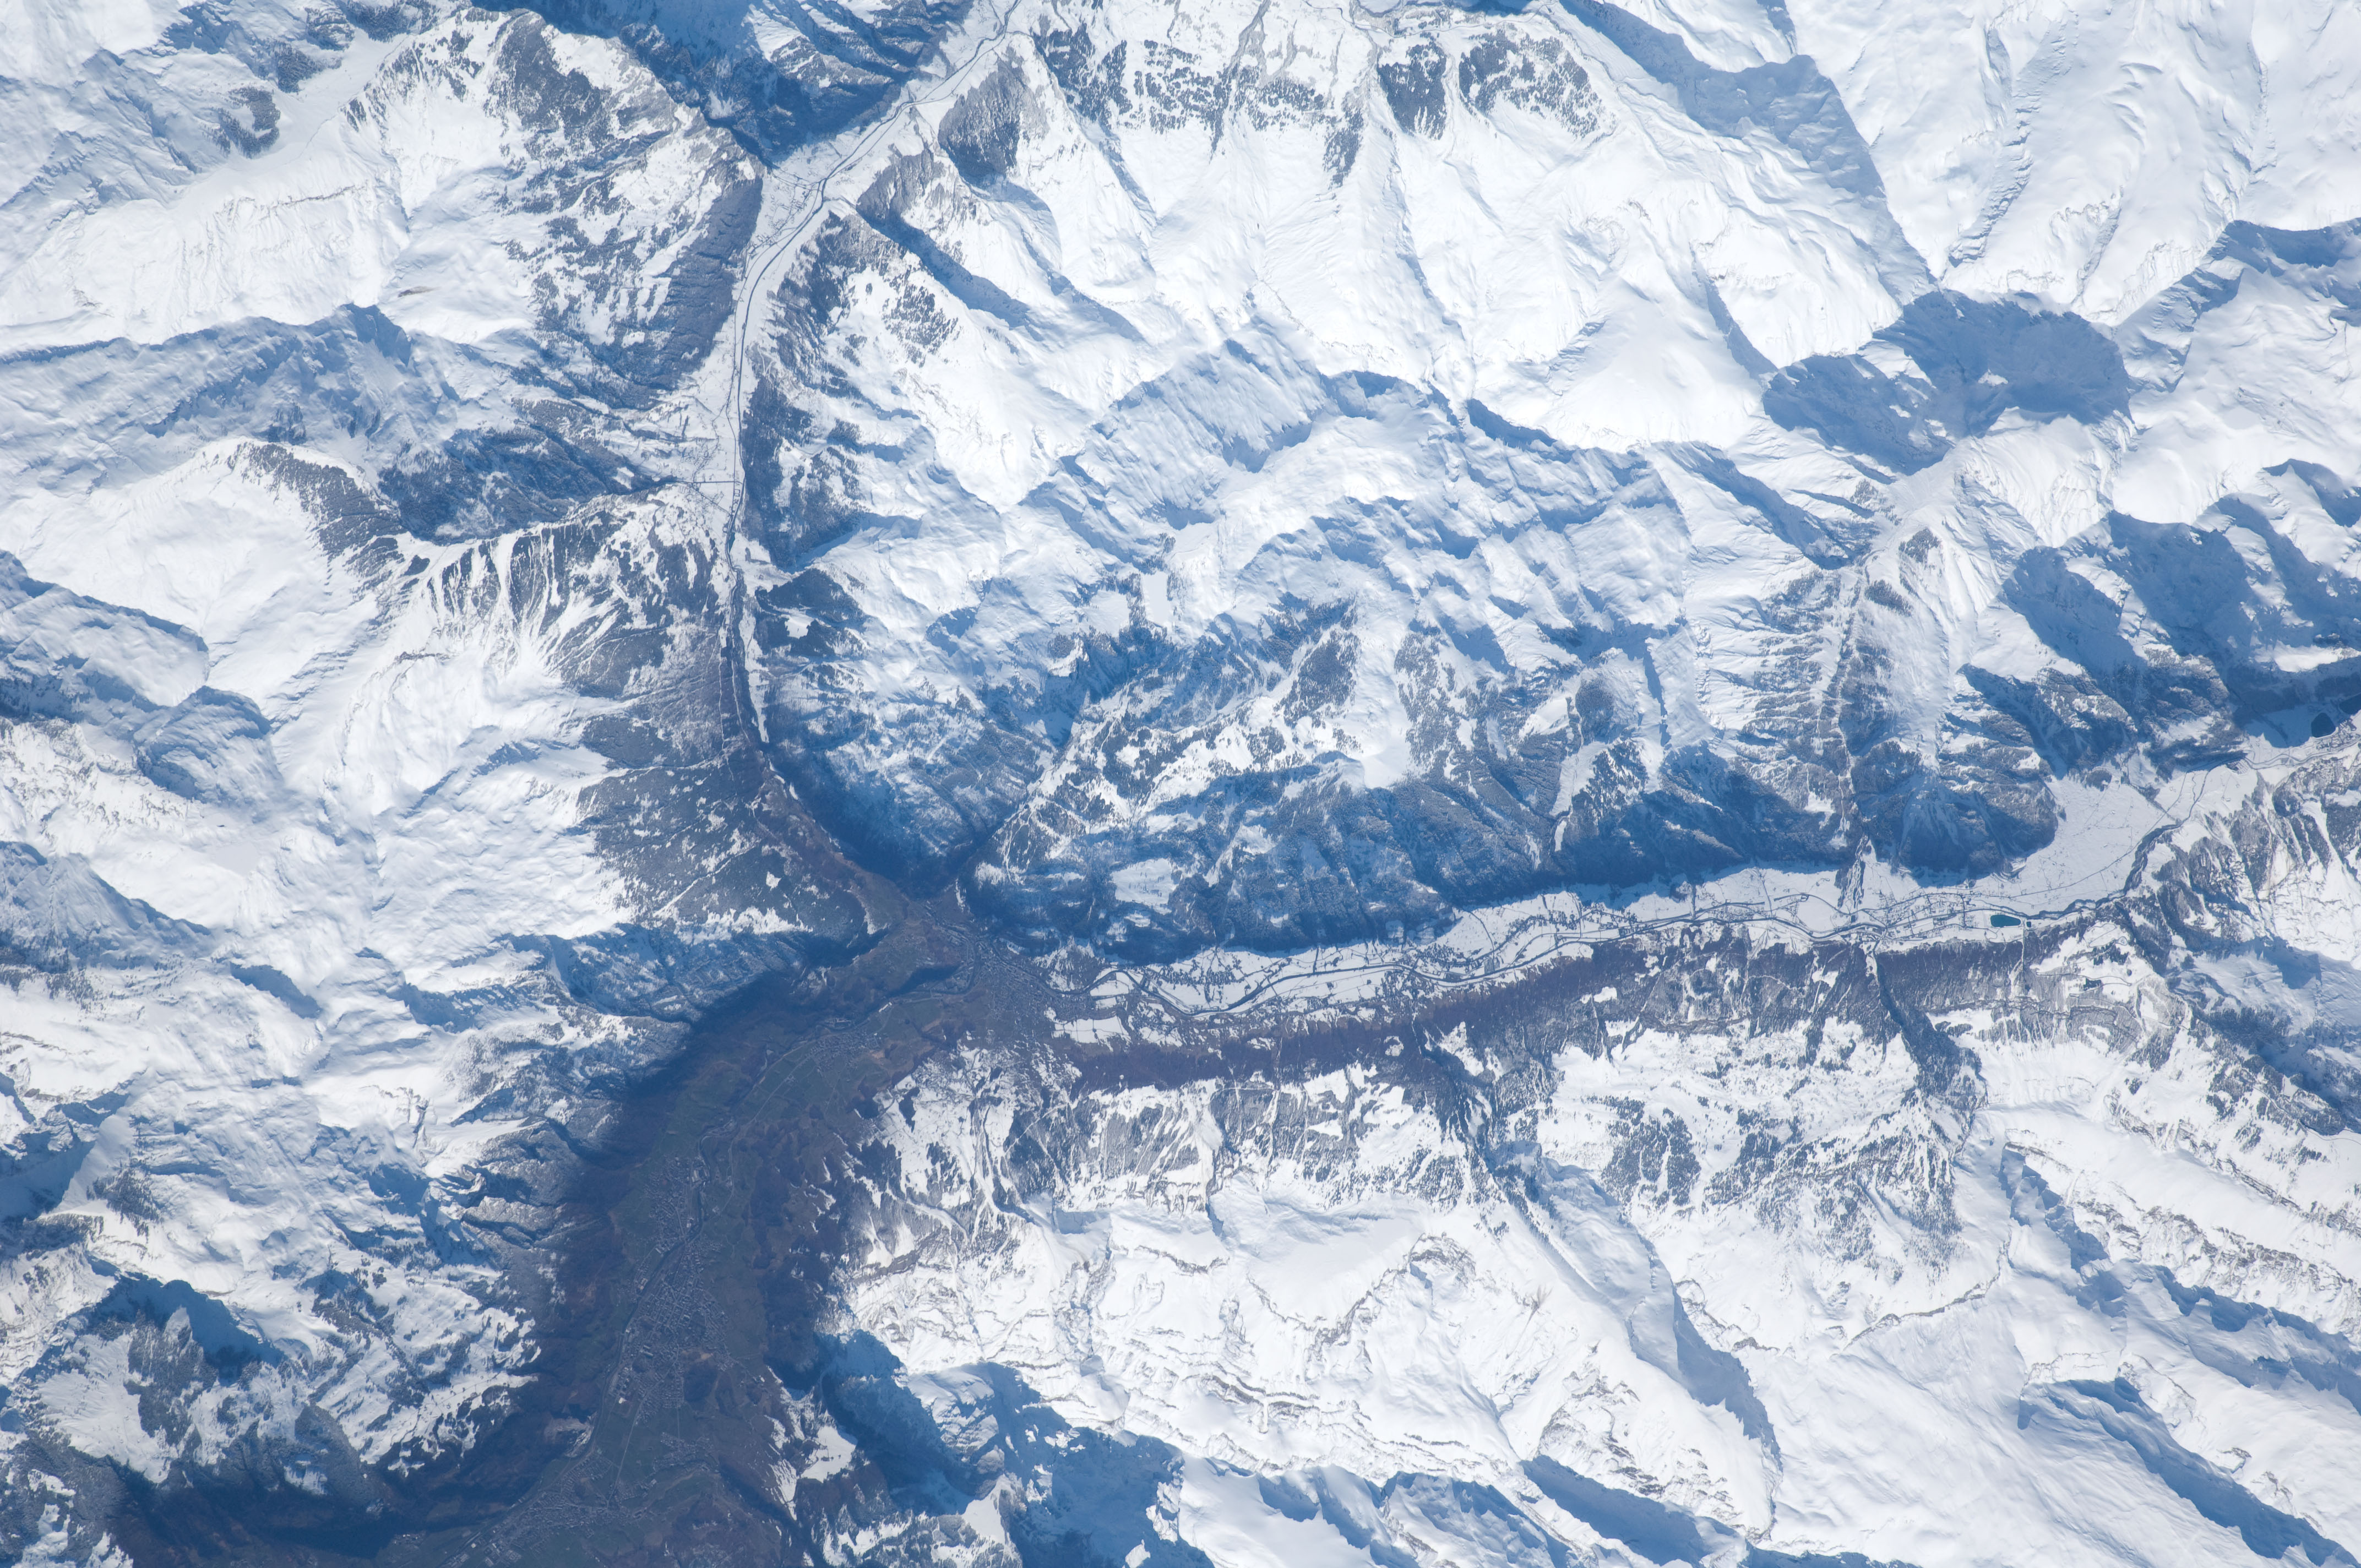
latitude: 46.9
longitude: 8.9
